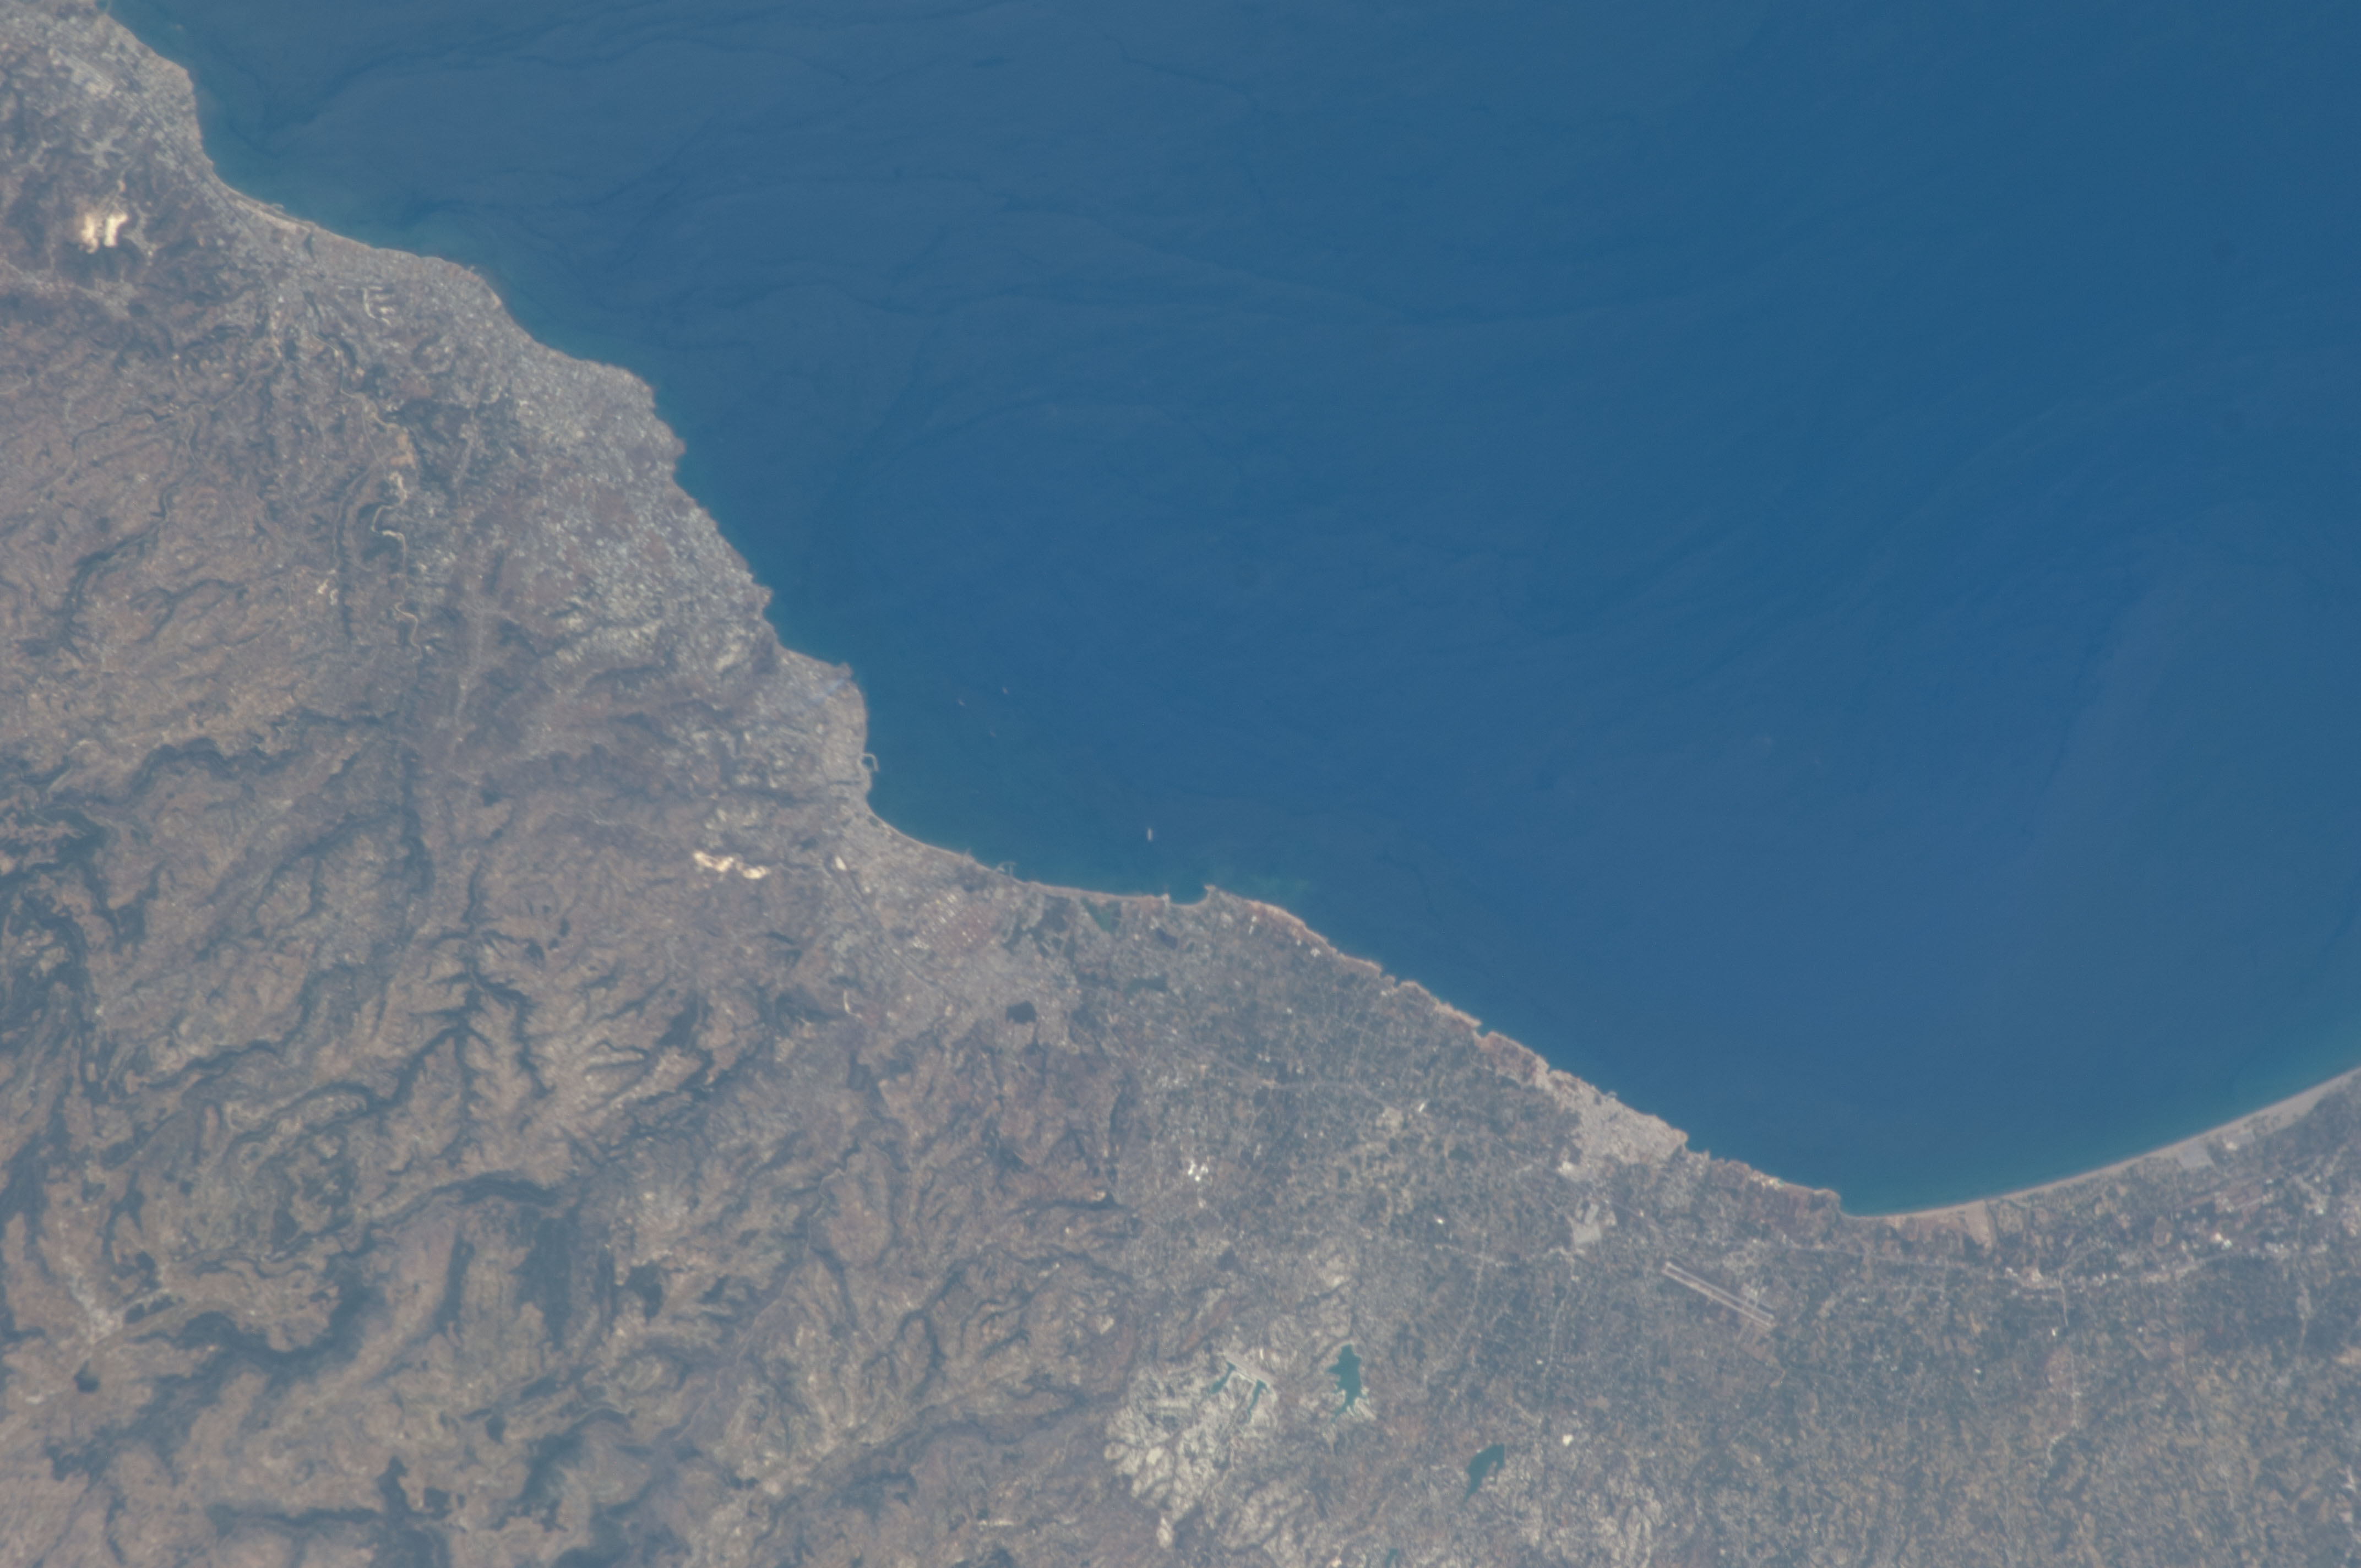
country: SYRIA
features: JABLEH, BANIYAS, MEDITERRANEAN SEA
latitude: 35.3
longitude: 35.9
